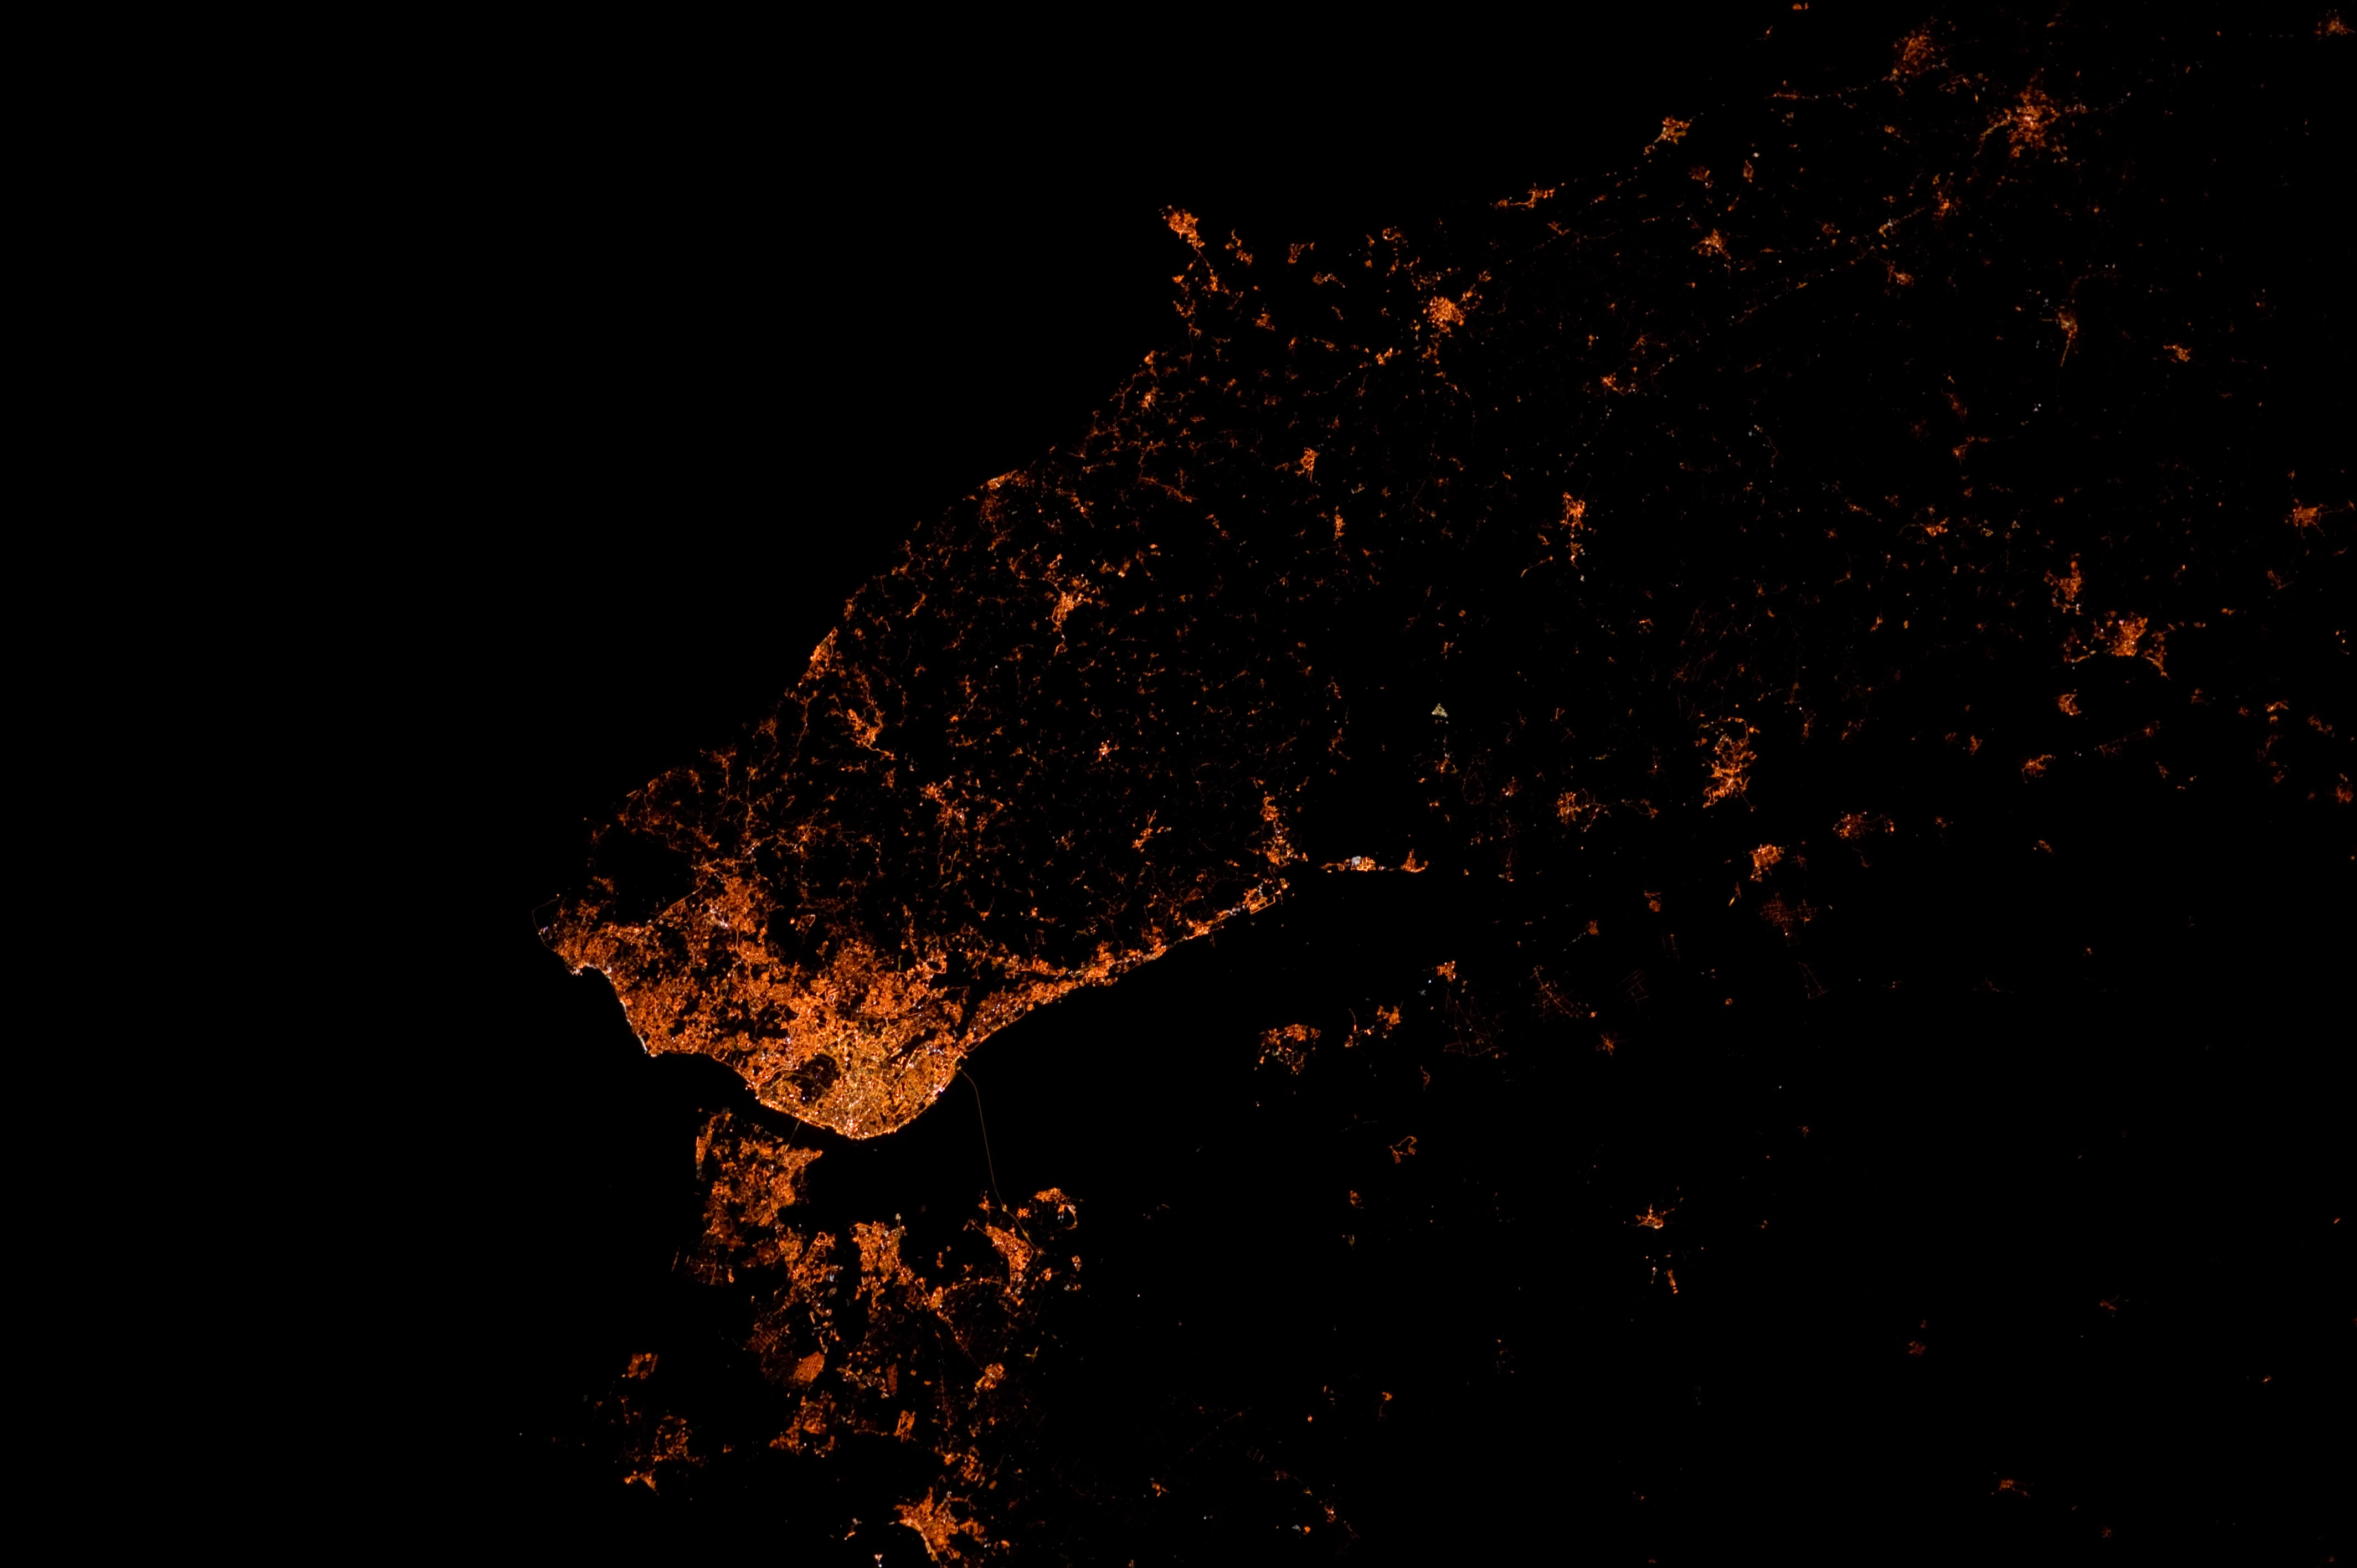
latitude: 38.7
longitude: -9.2
